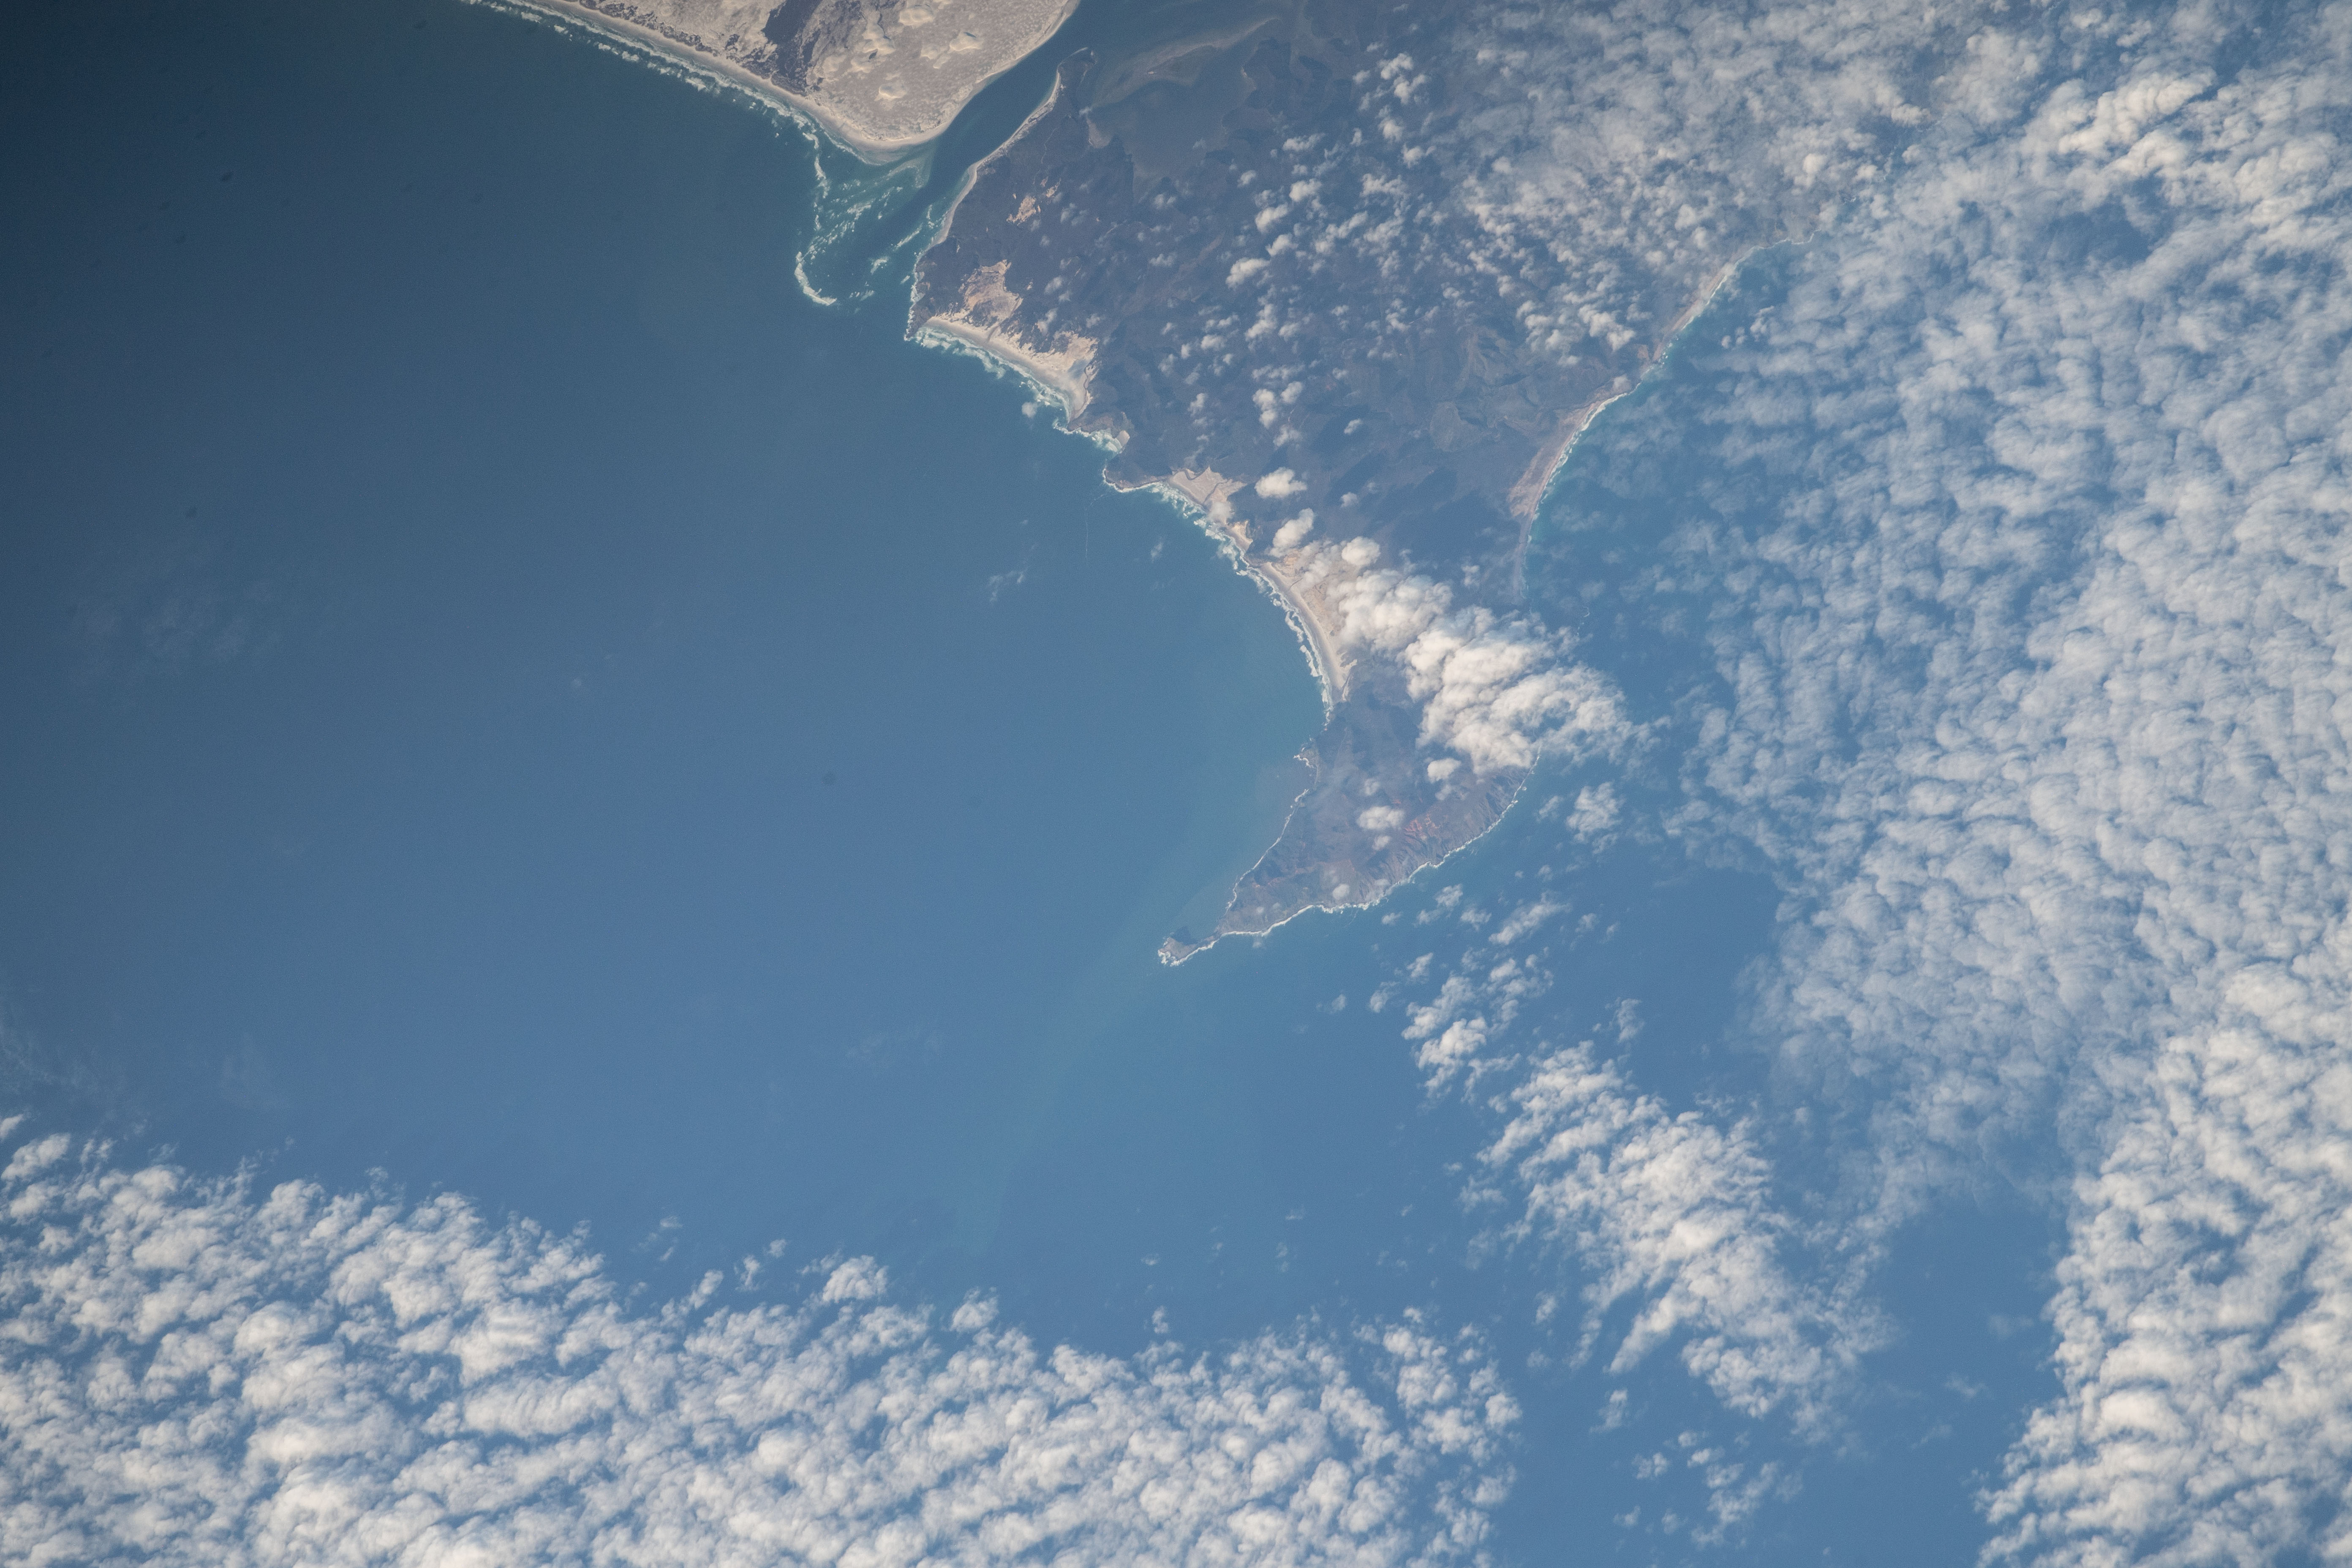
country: NEW ZEALAND-NI
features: MURIMONTU ISLAND, GREAT EXHIBITION BAY, TOM BOWLING BAY, NEW ZEALAND
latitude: -34.4
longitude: 173.0
